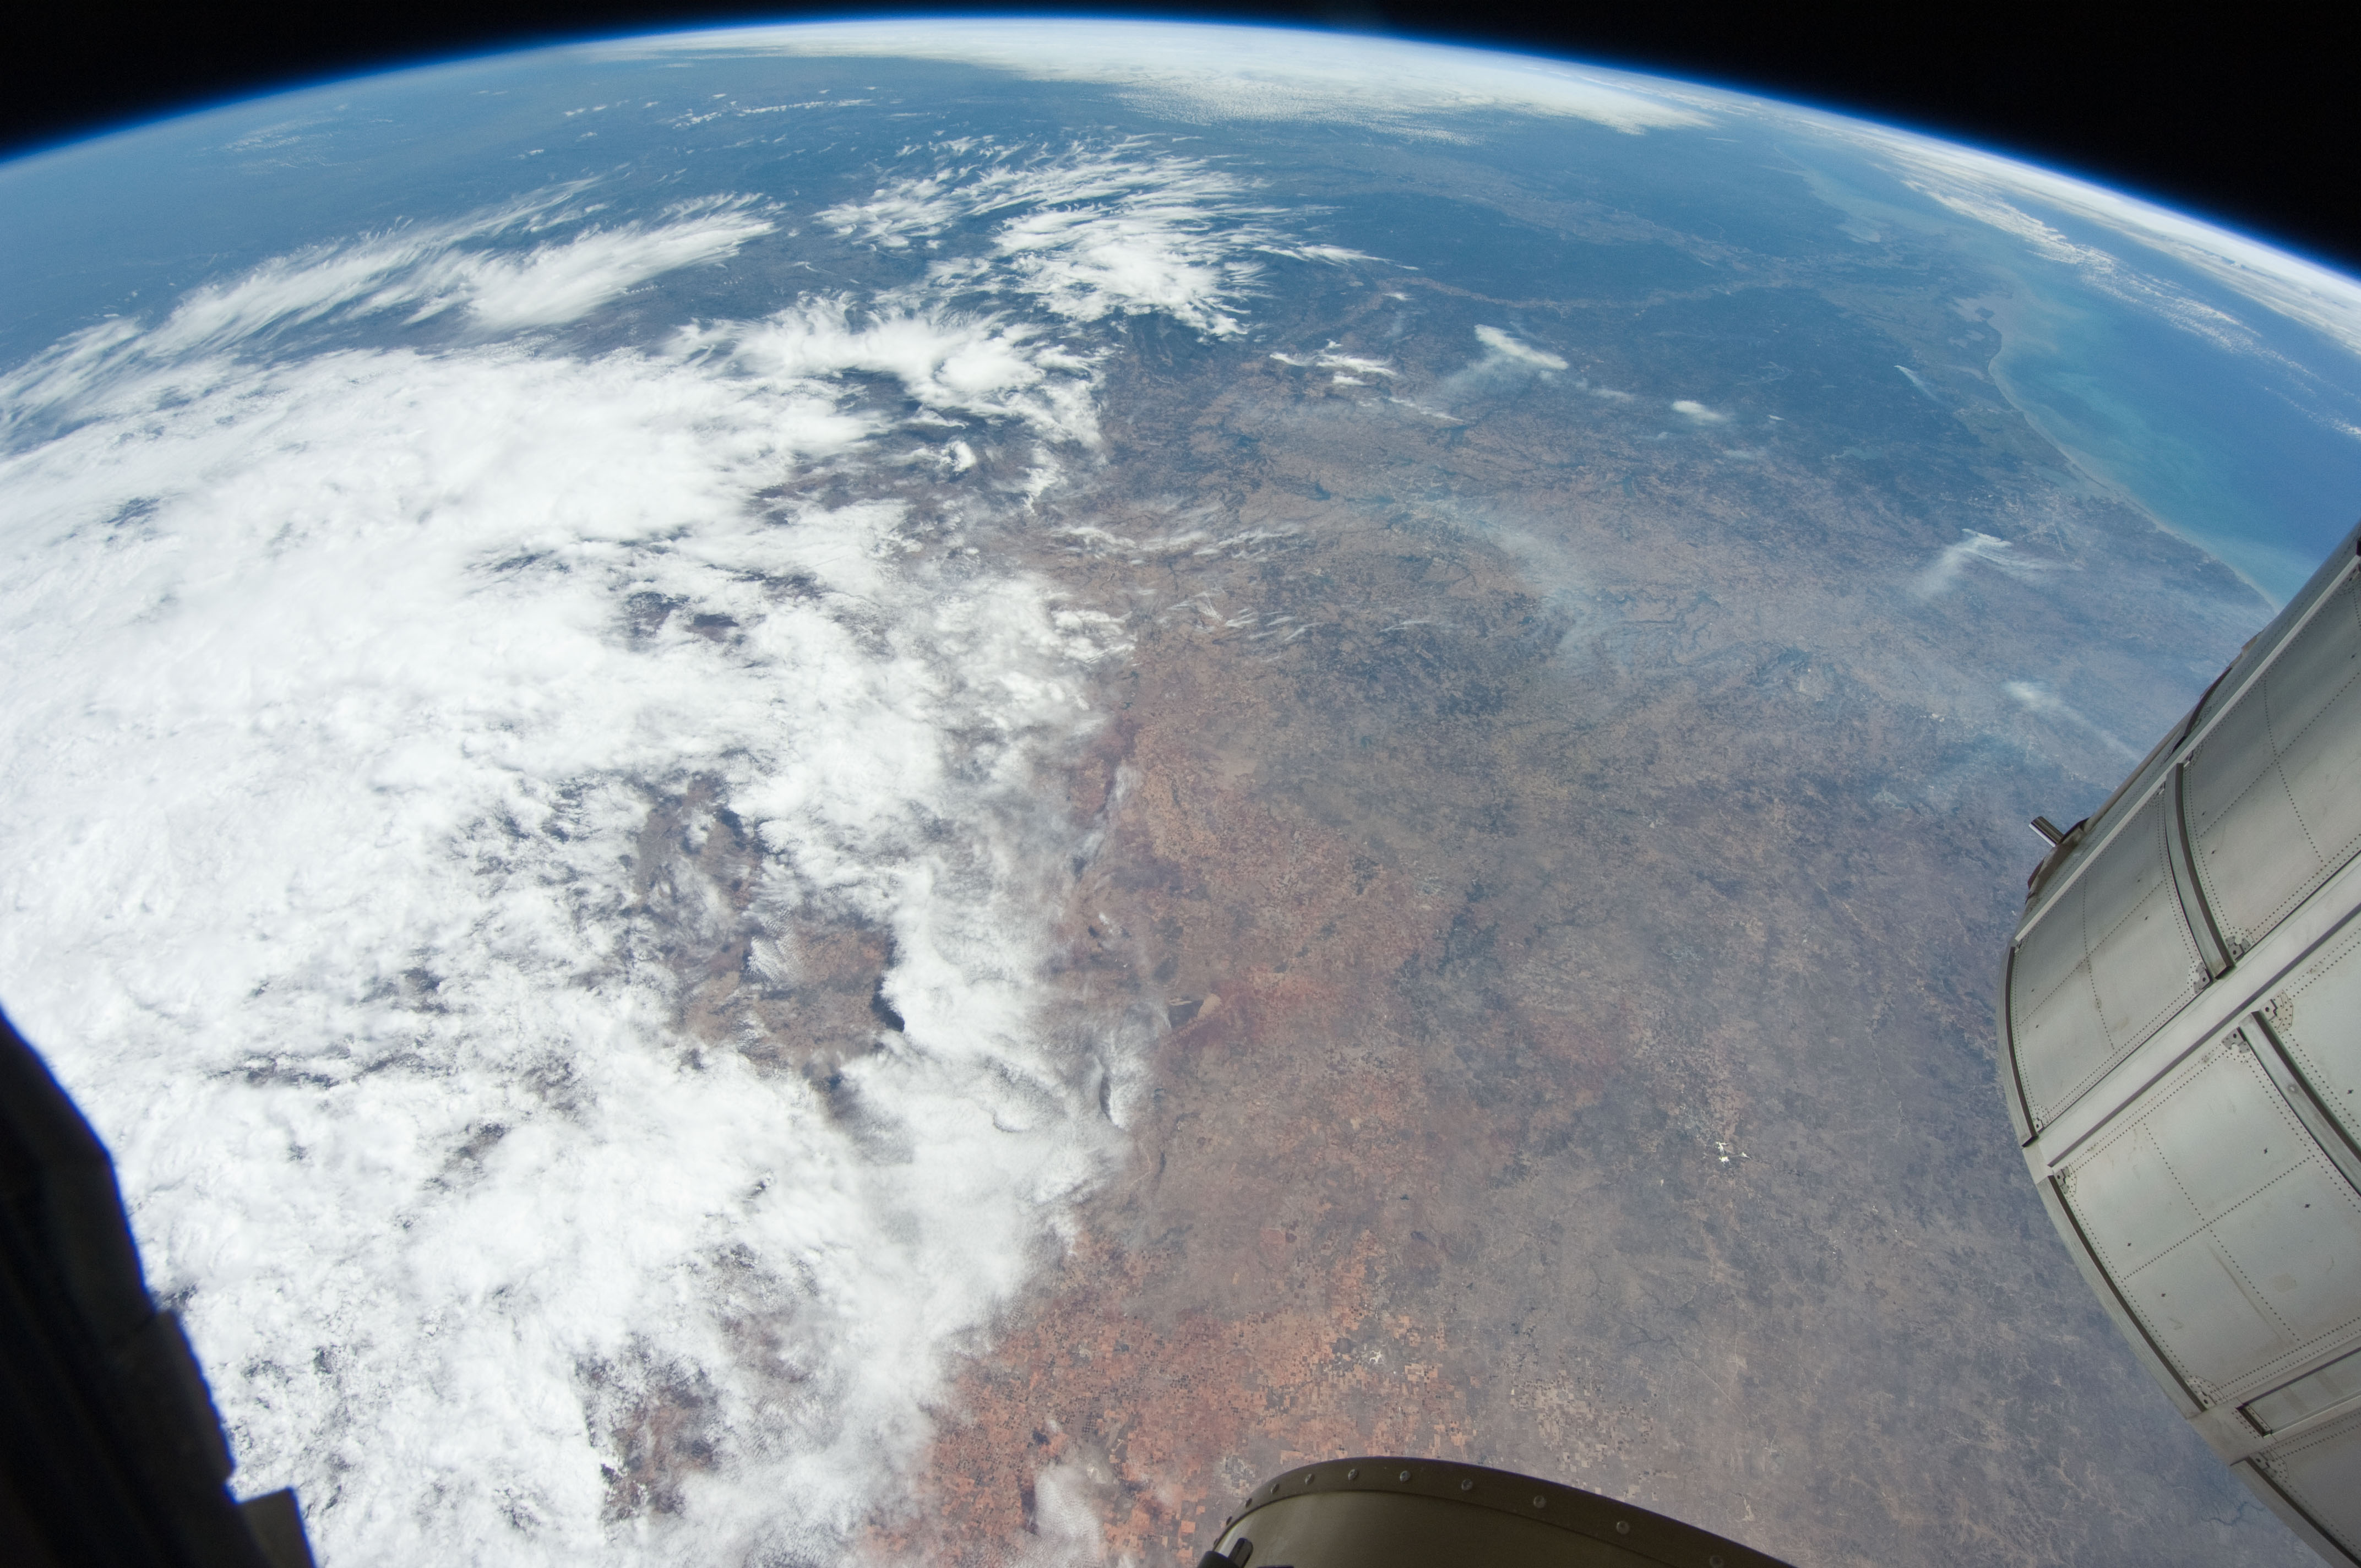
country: USA-KANSAS
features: PAN-PLAINS, GULF OF MEXICO, SMOKE PLUMES, RED R. V., MISSISSIPPI R. V., ISS
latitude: 37.5
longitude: -96.0
